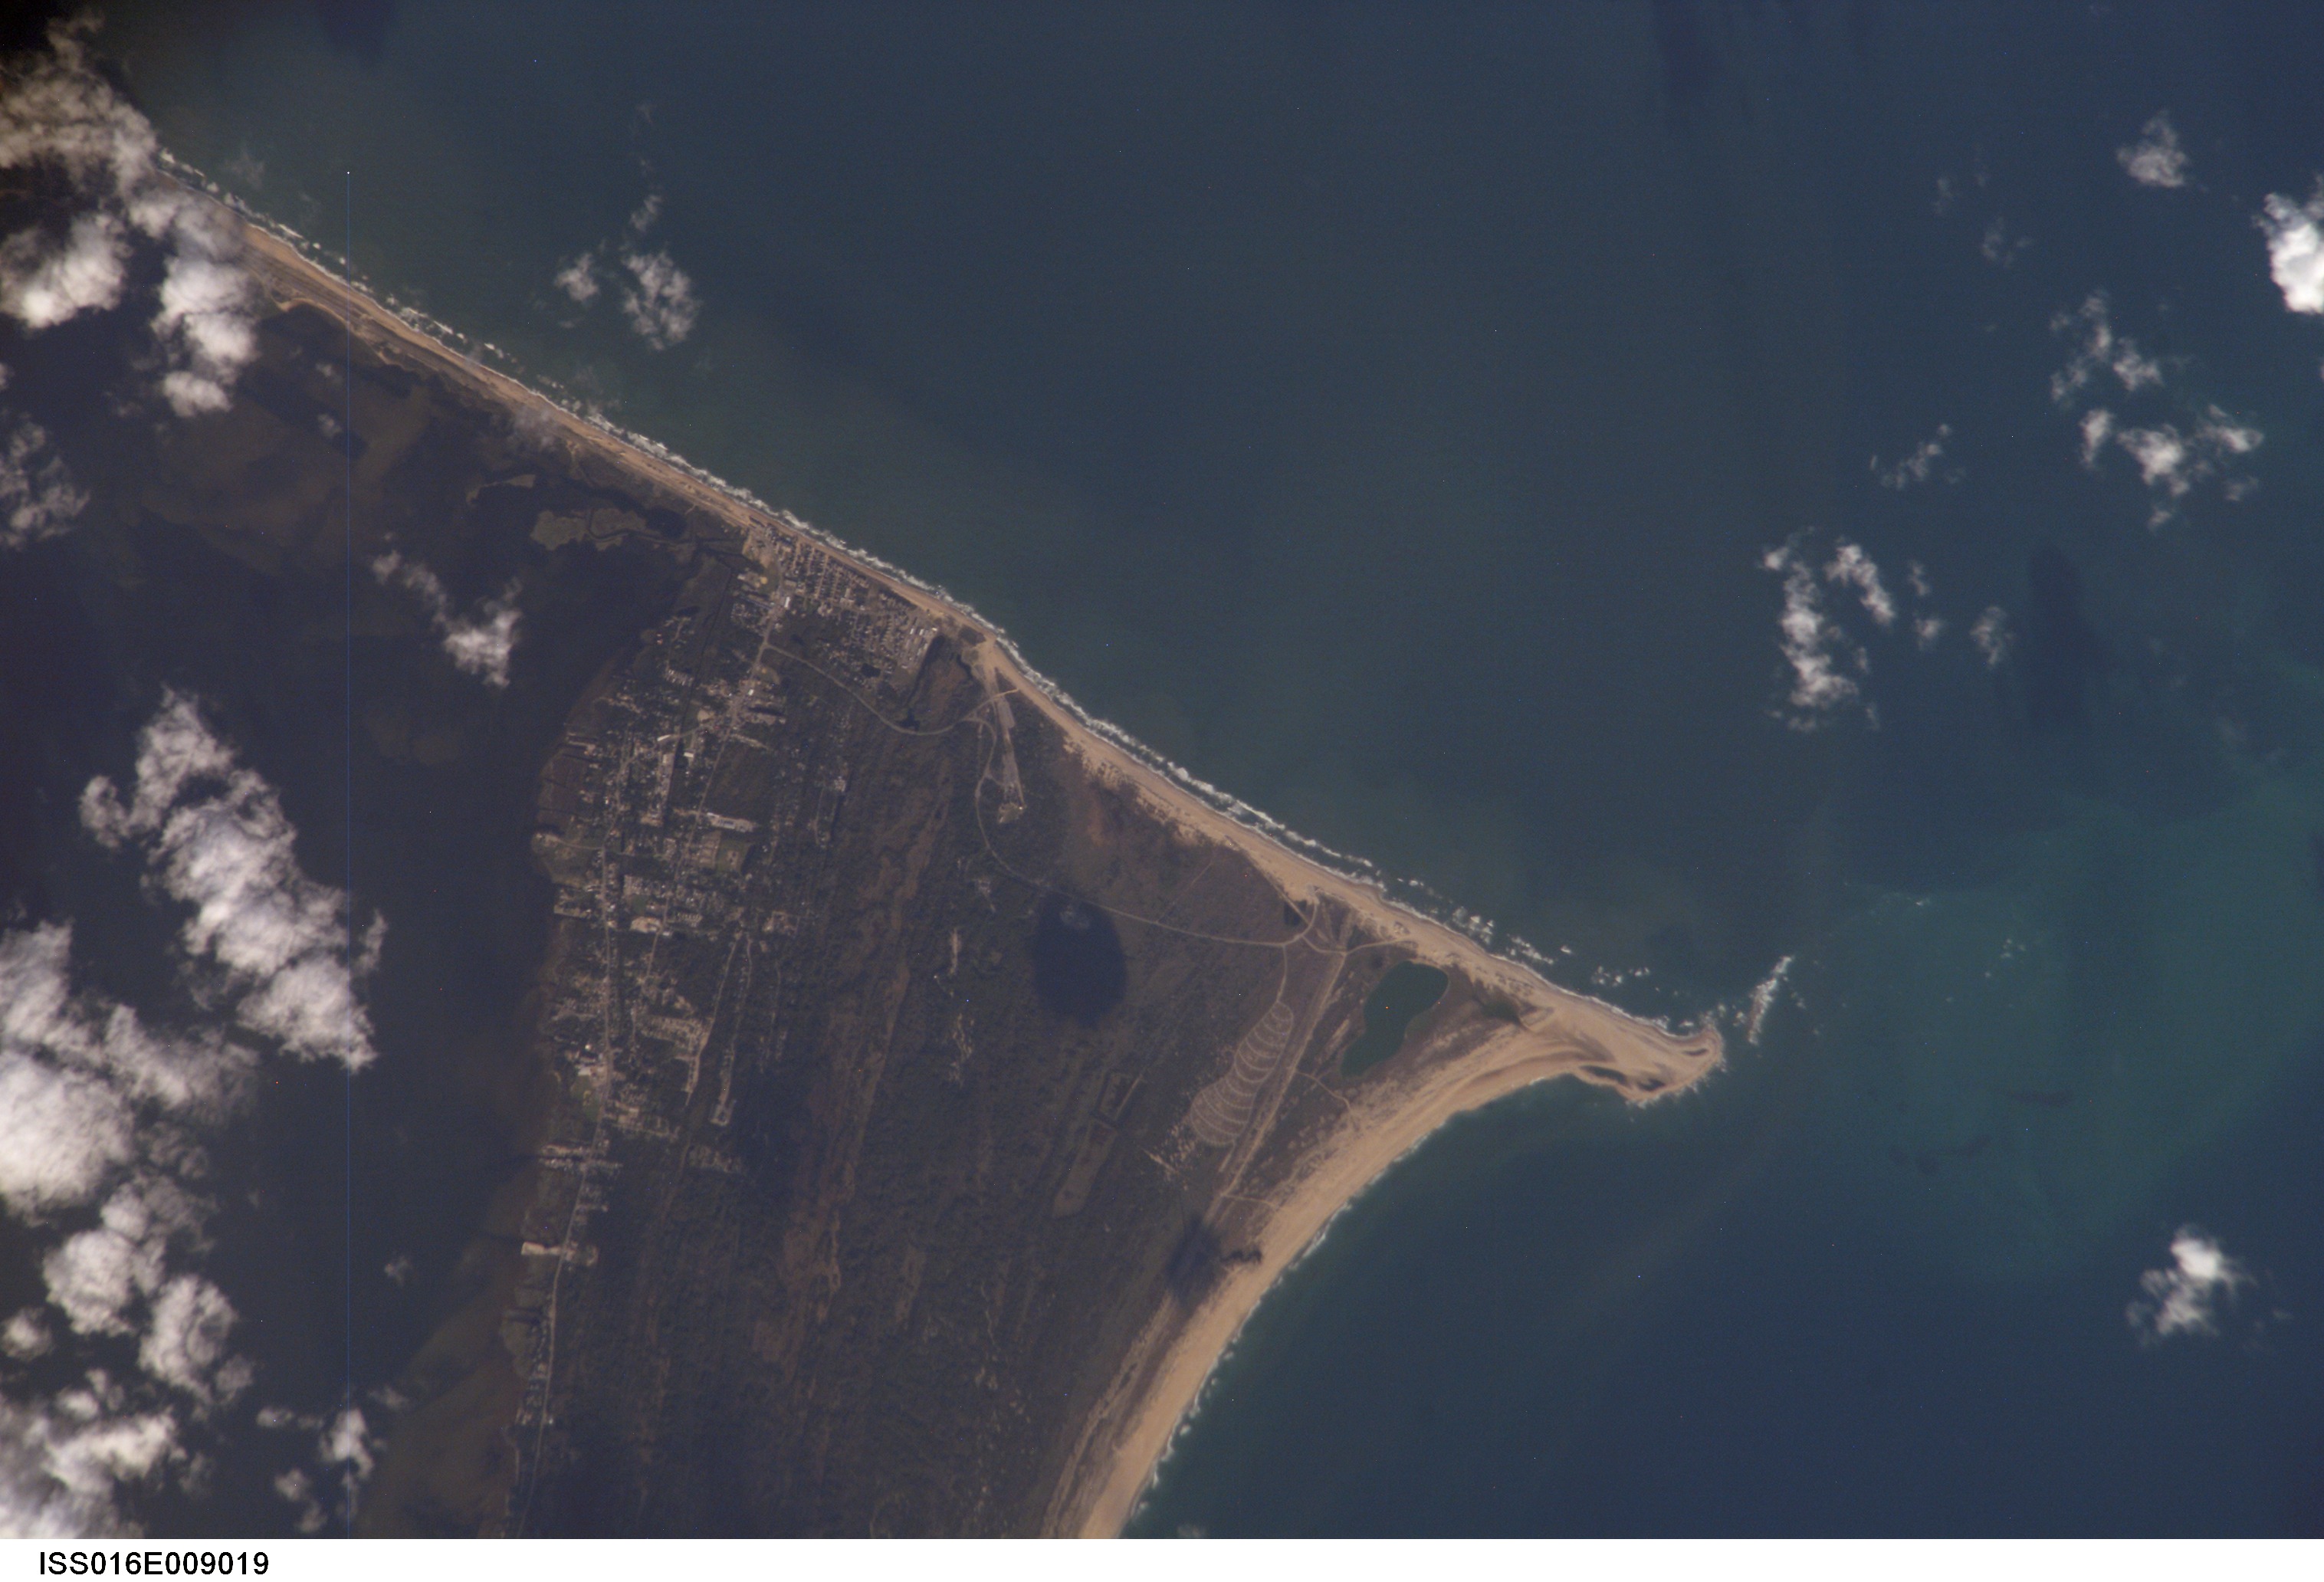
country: USA-NORTH CAROLINA
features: CAPE HATTERAS, PAMLICO SOUND
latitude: 35.2
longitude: -75.5
